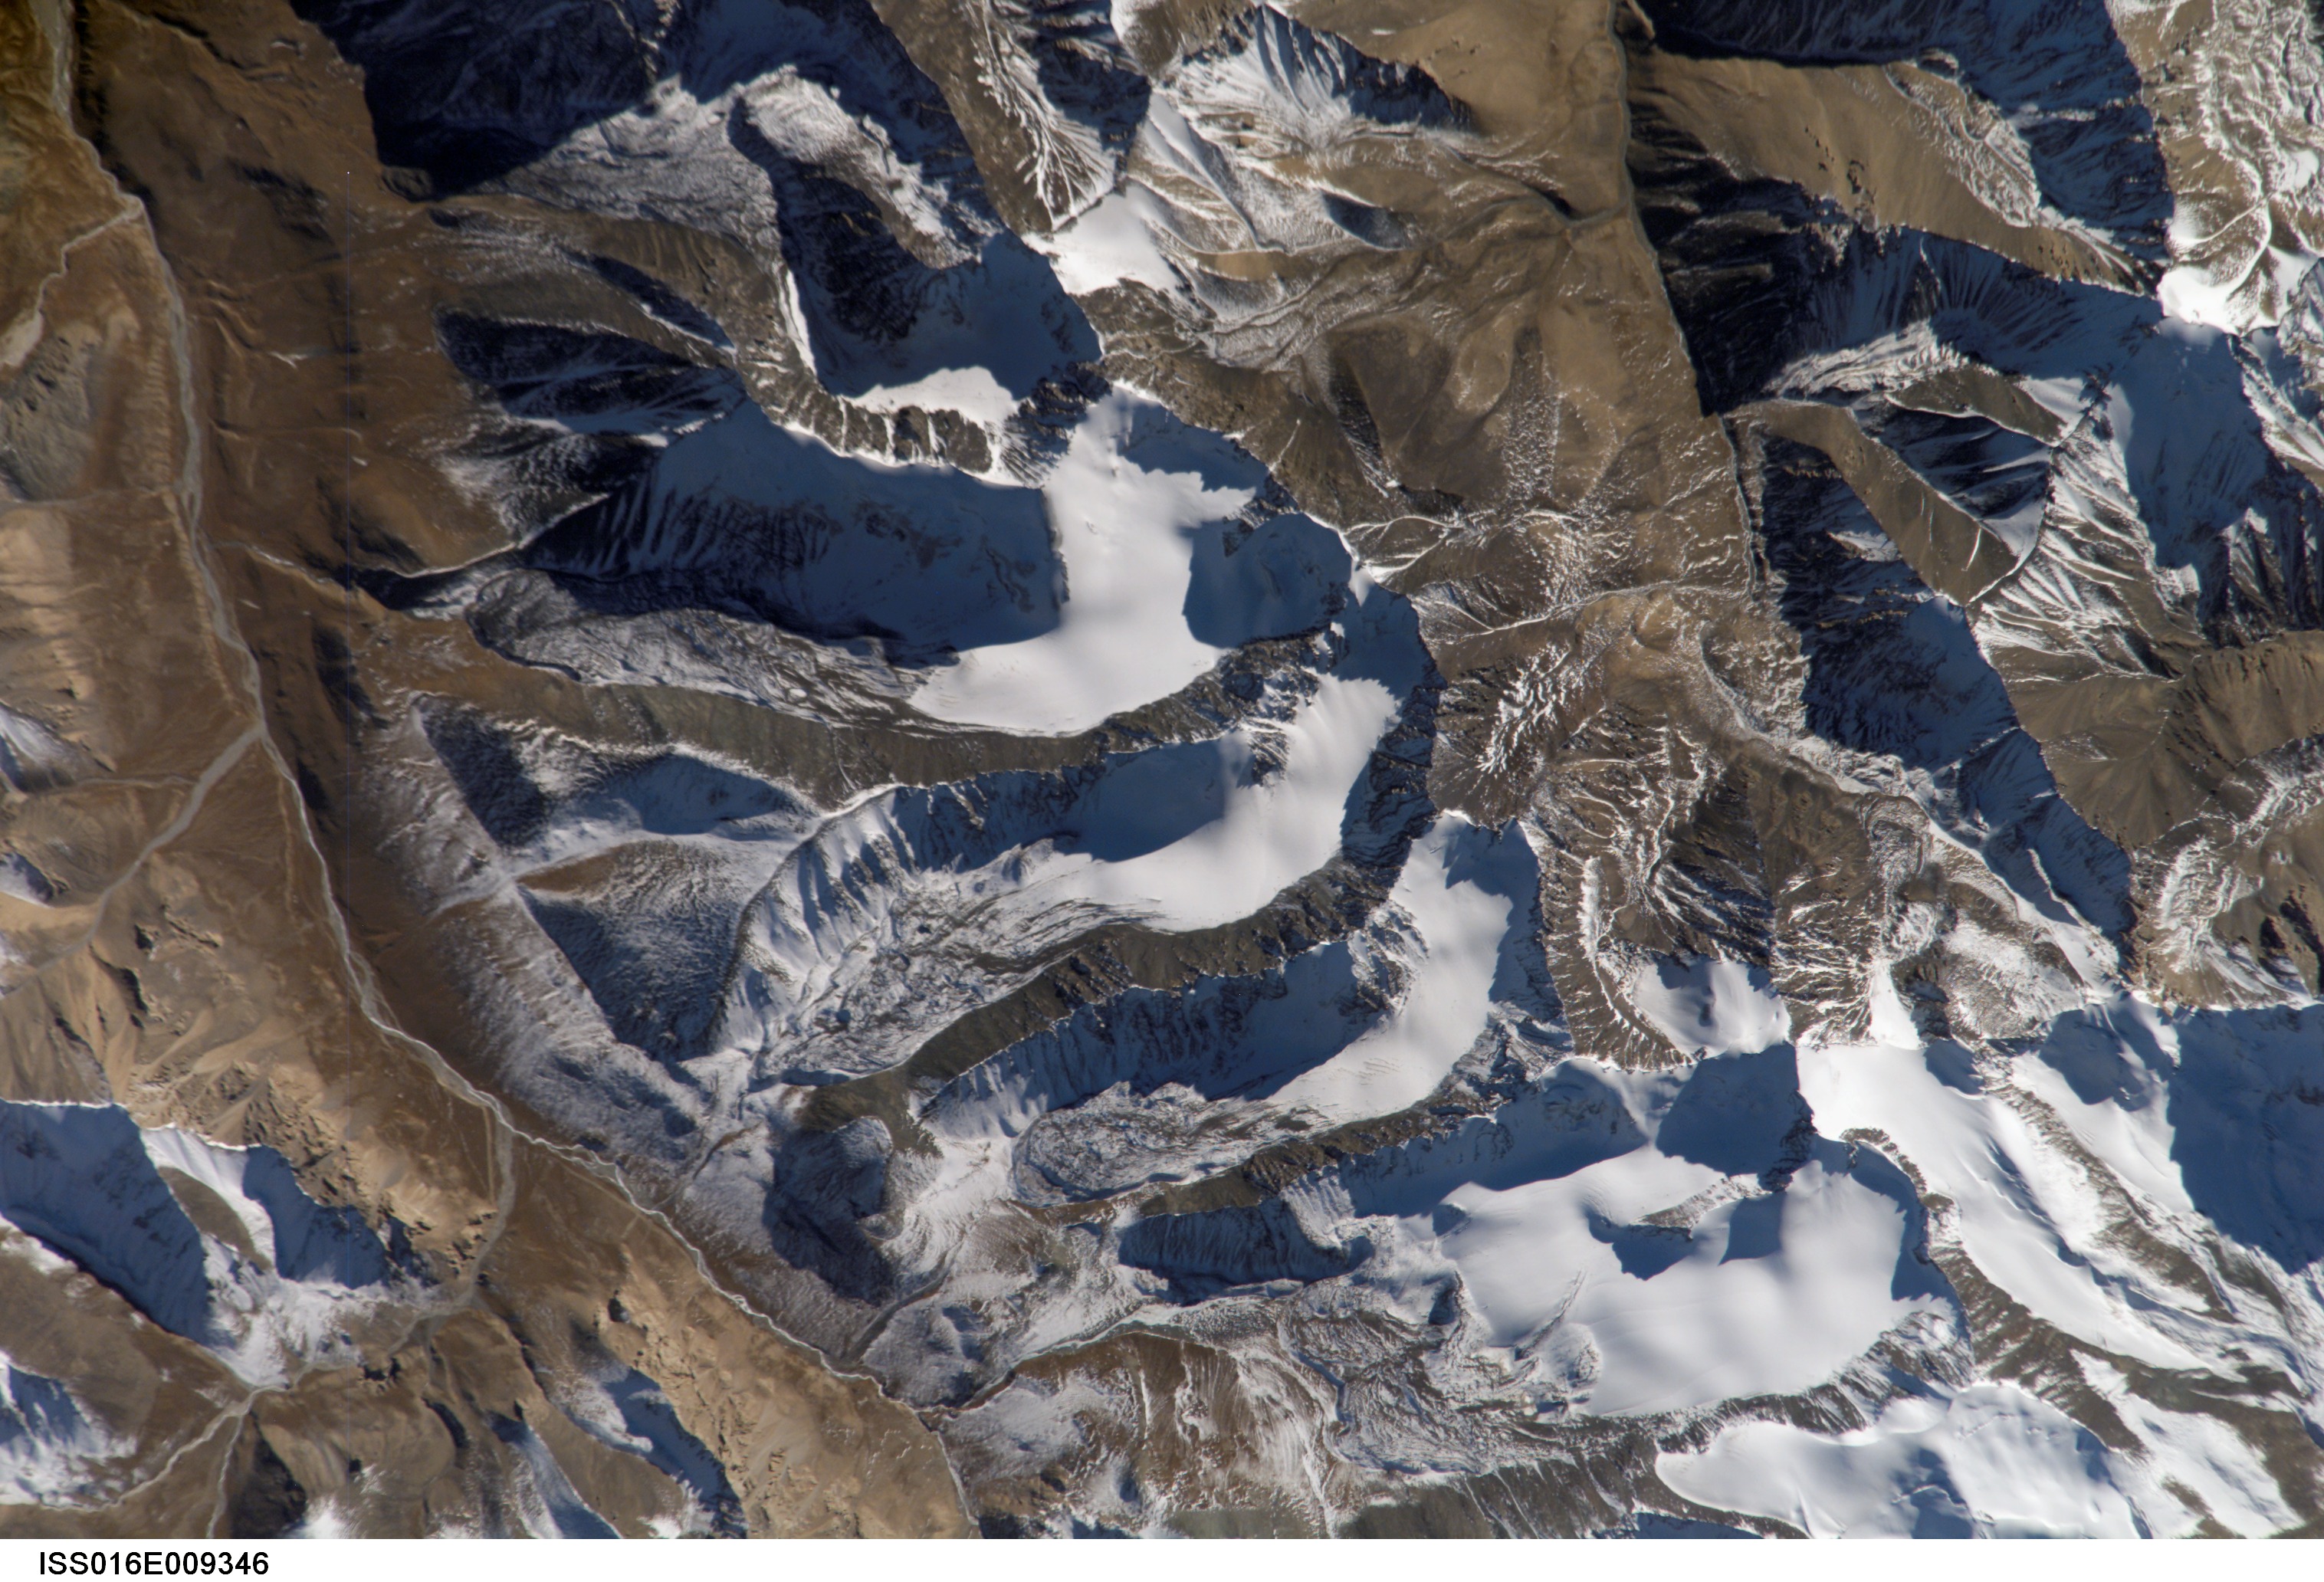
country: CHINA
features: TIEN SHAN MT., RIVER
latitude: 42.5
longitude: 85.2
